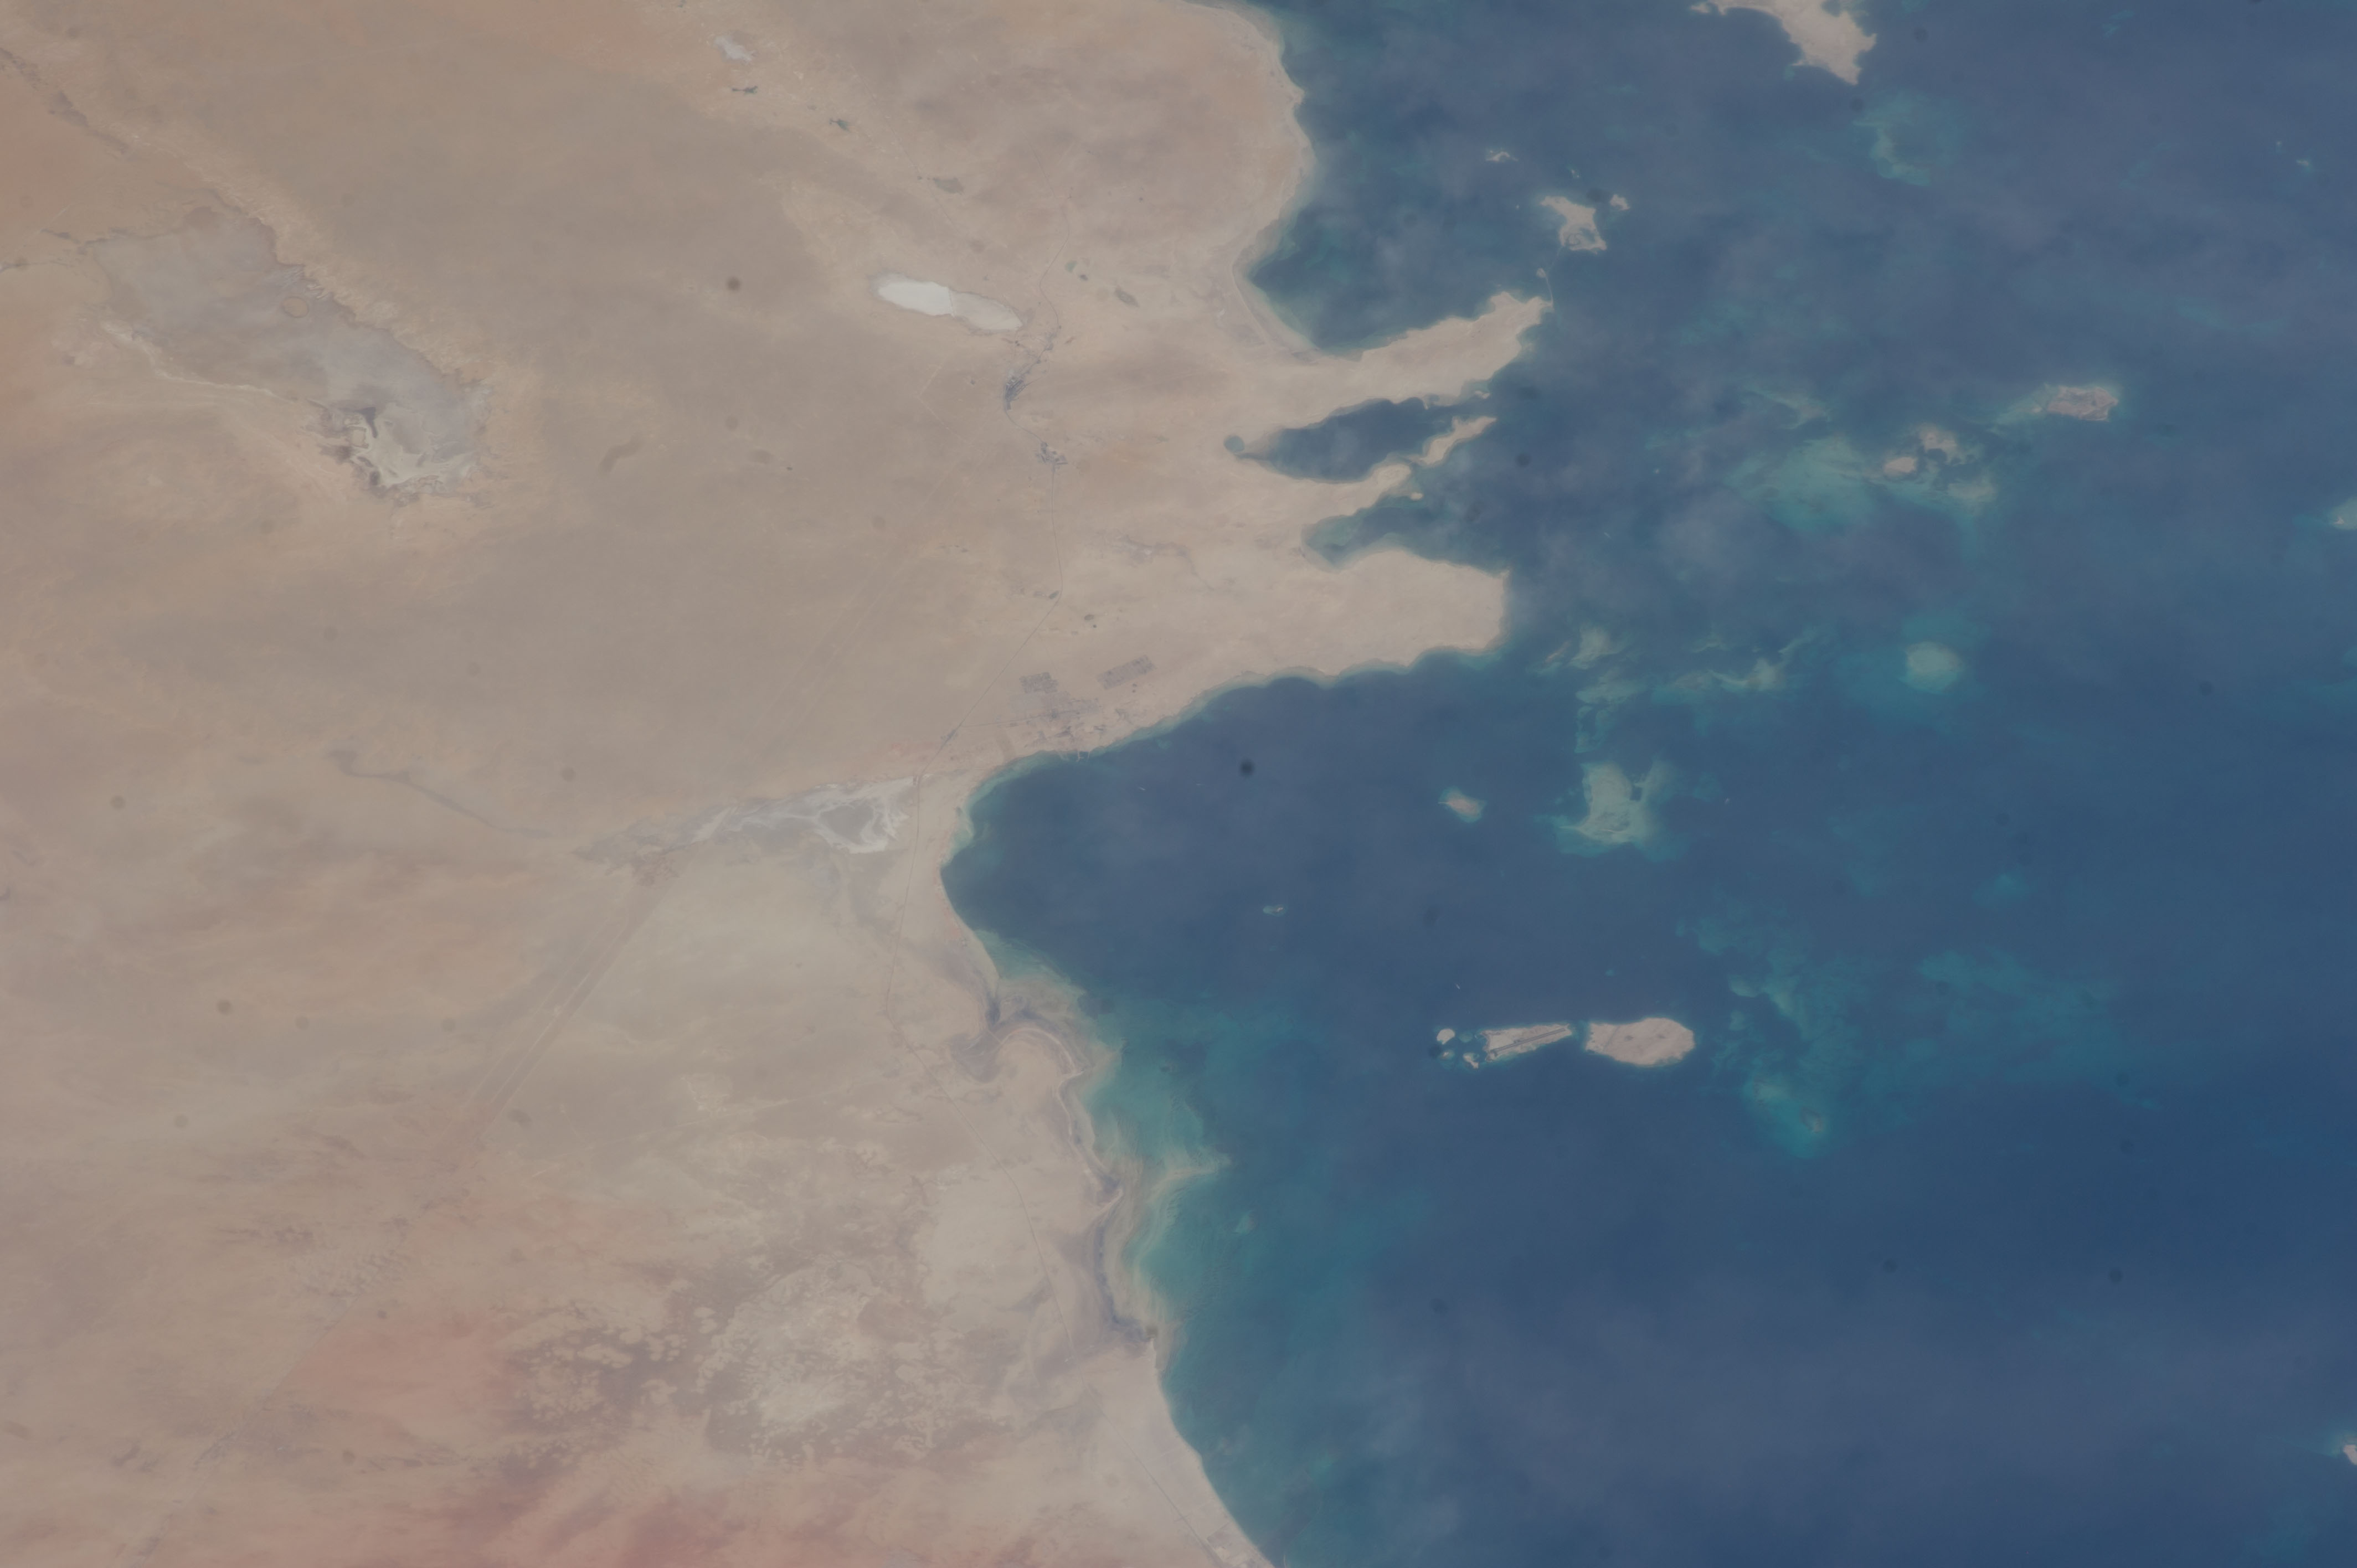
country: UNITED_ARAB_EMIRATES
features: DOHAT AS SILA, LOWER YASAT ISLAND, HIGHER YASAT, AL SILA'A, DOHAT TALLAB, DOHAT AN NAKHLA, PERSIAN GULF, COAST, DESERT
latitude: 24.1
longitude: 51.8
